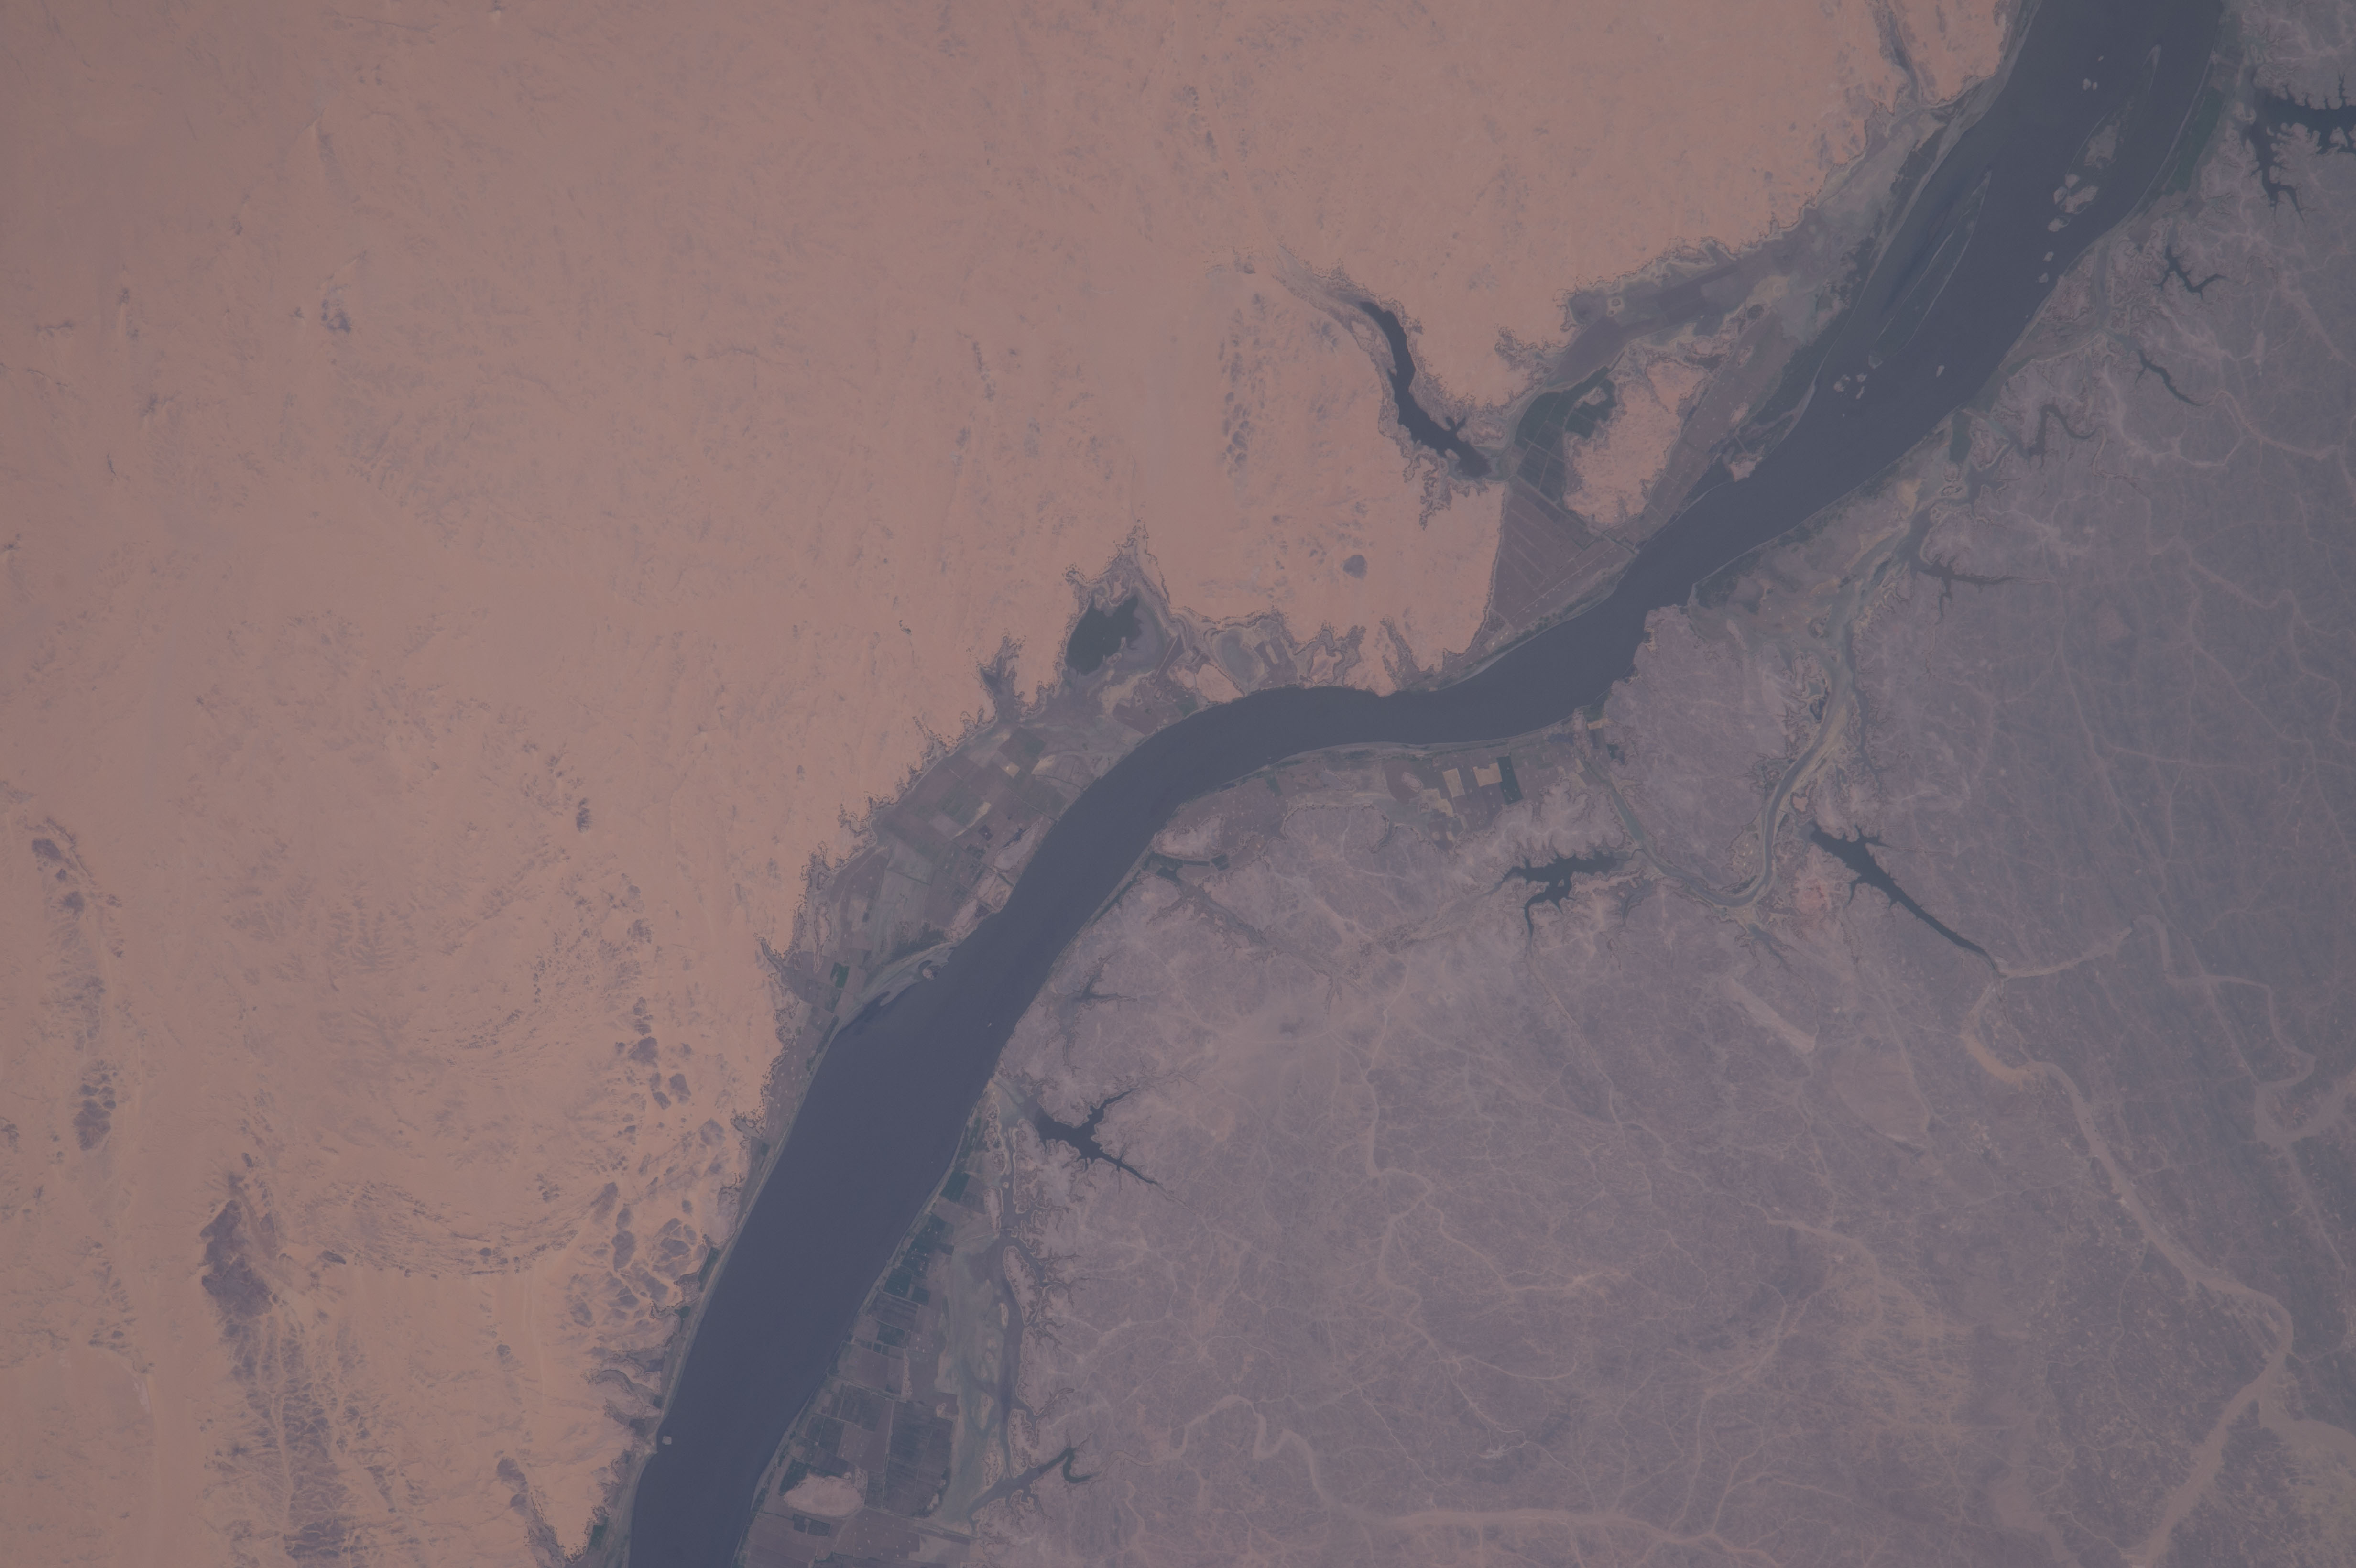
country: SUDAN
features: NUBIAN DESERT, NILE RIVER, NORTHERN
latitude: 21.5
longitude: 31.0
